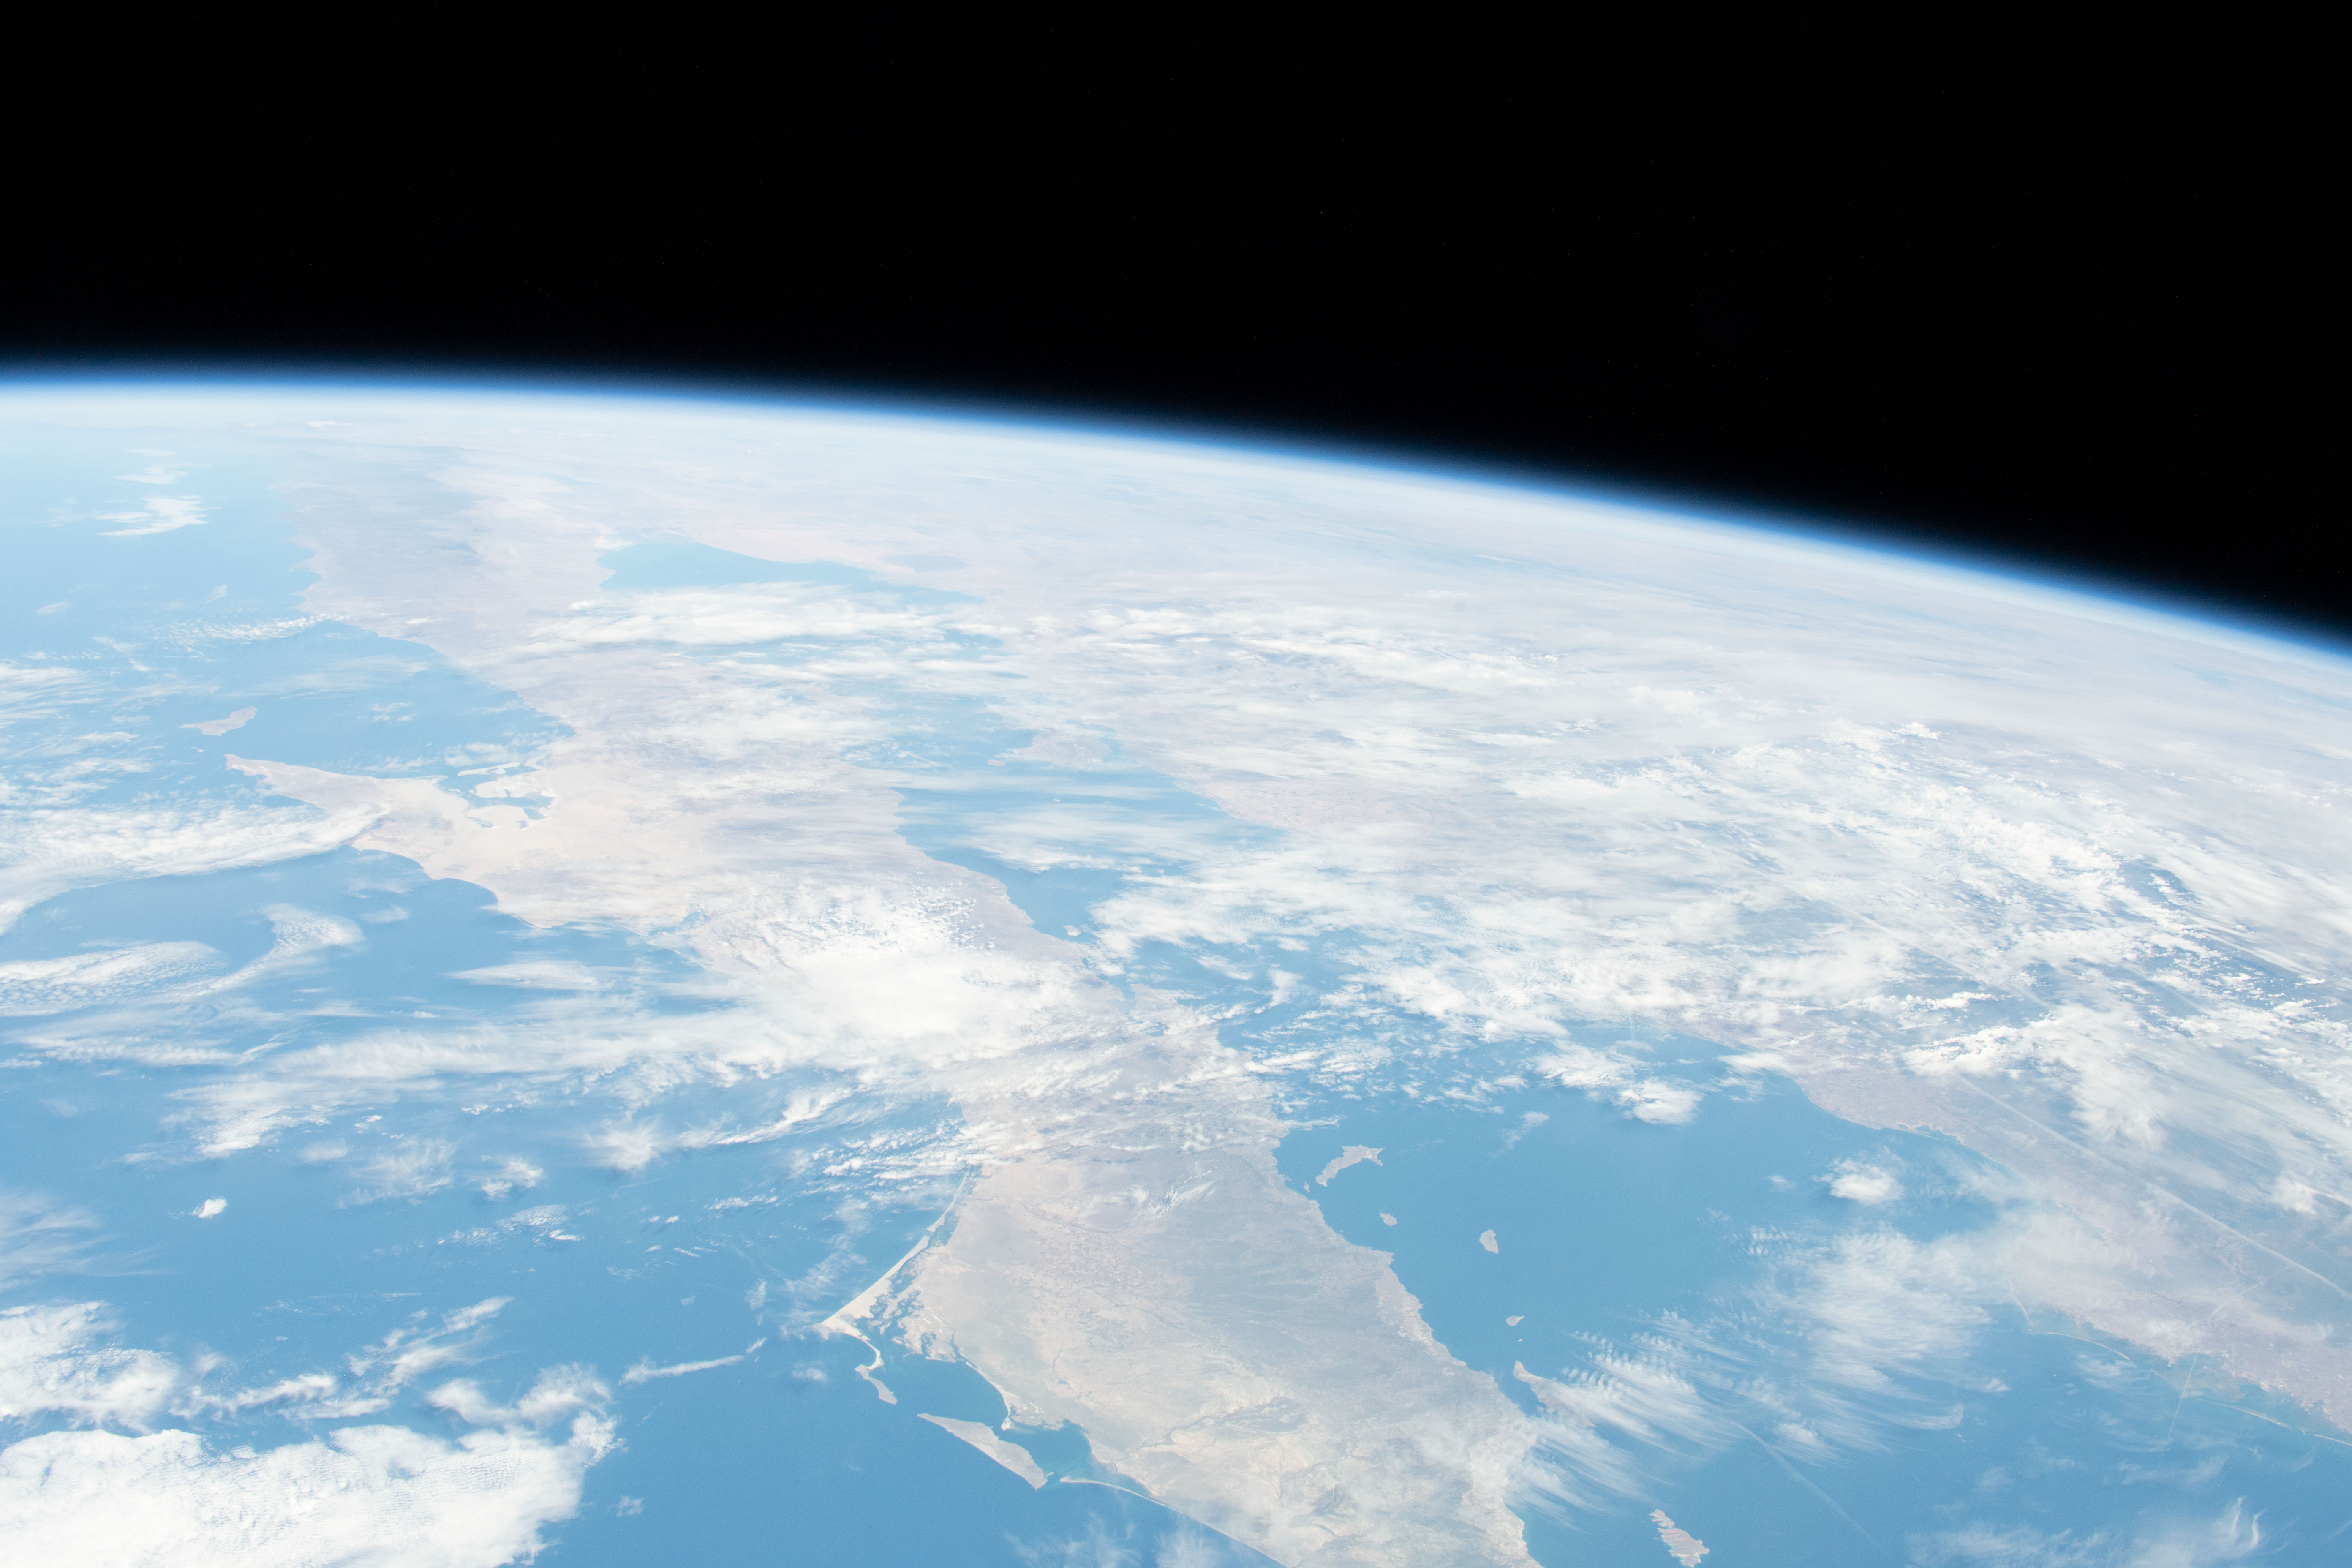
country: MEXICO
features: GULF OF CALIFORNIA, BAJA CALIFORNIA SUR
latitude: 30.0
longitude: -111.0
